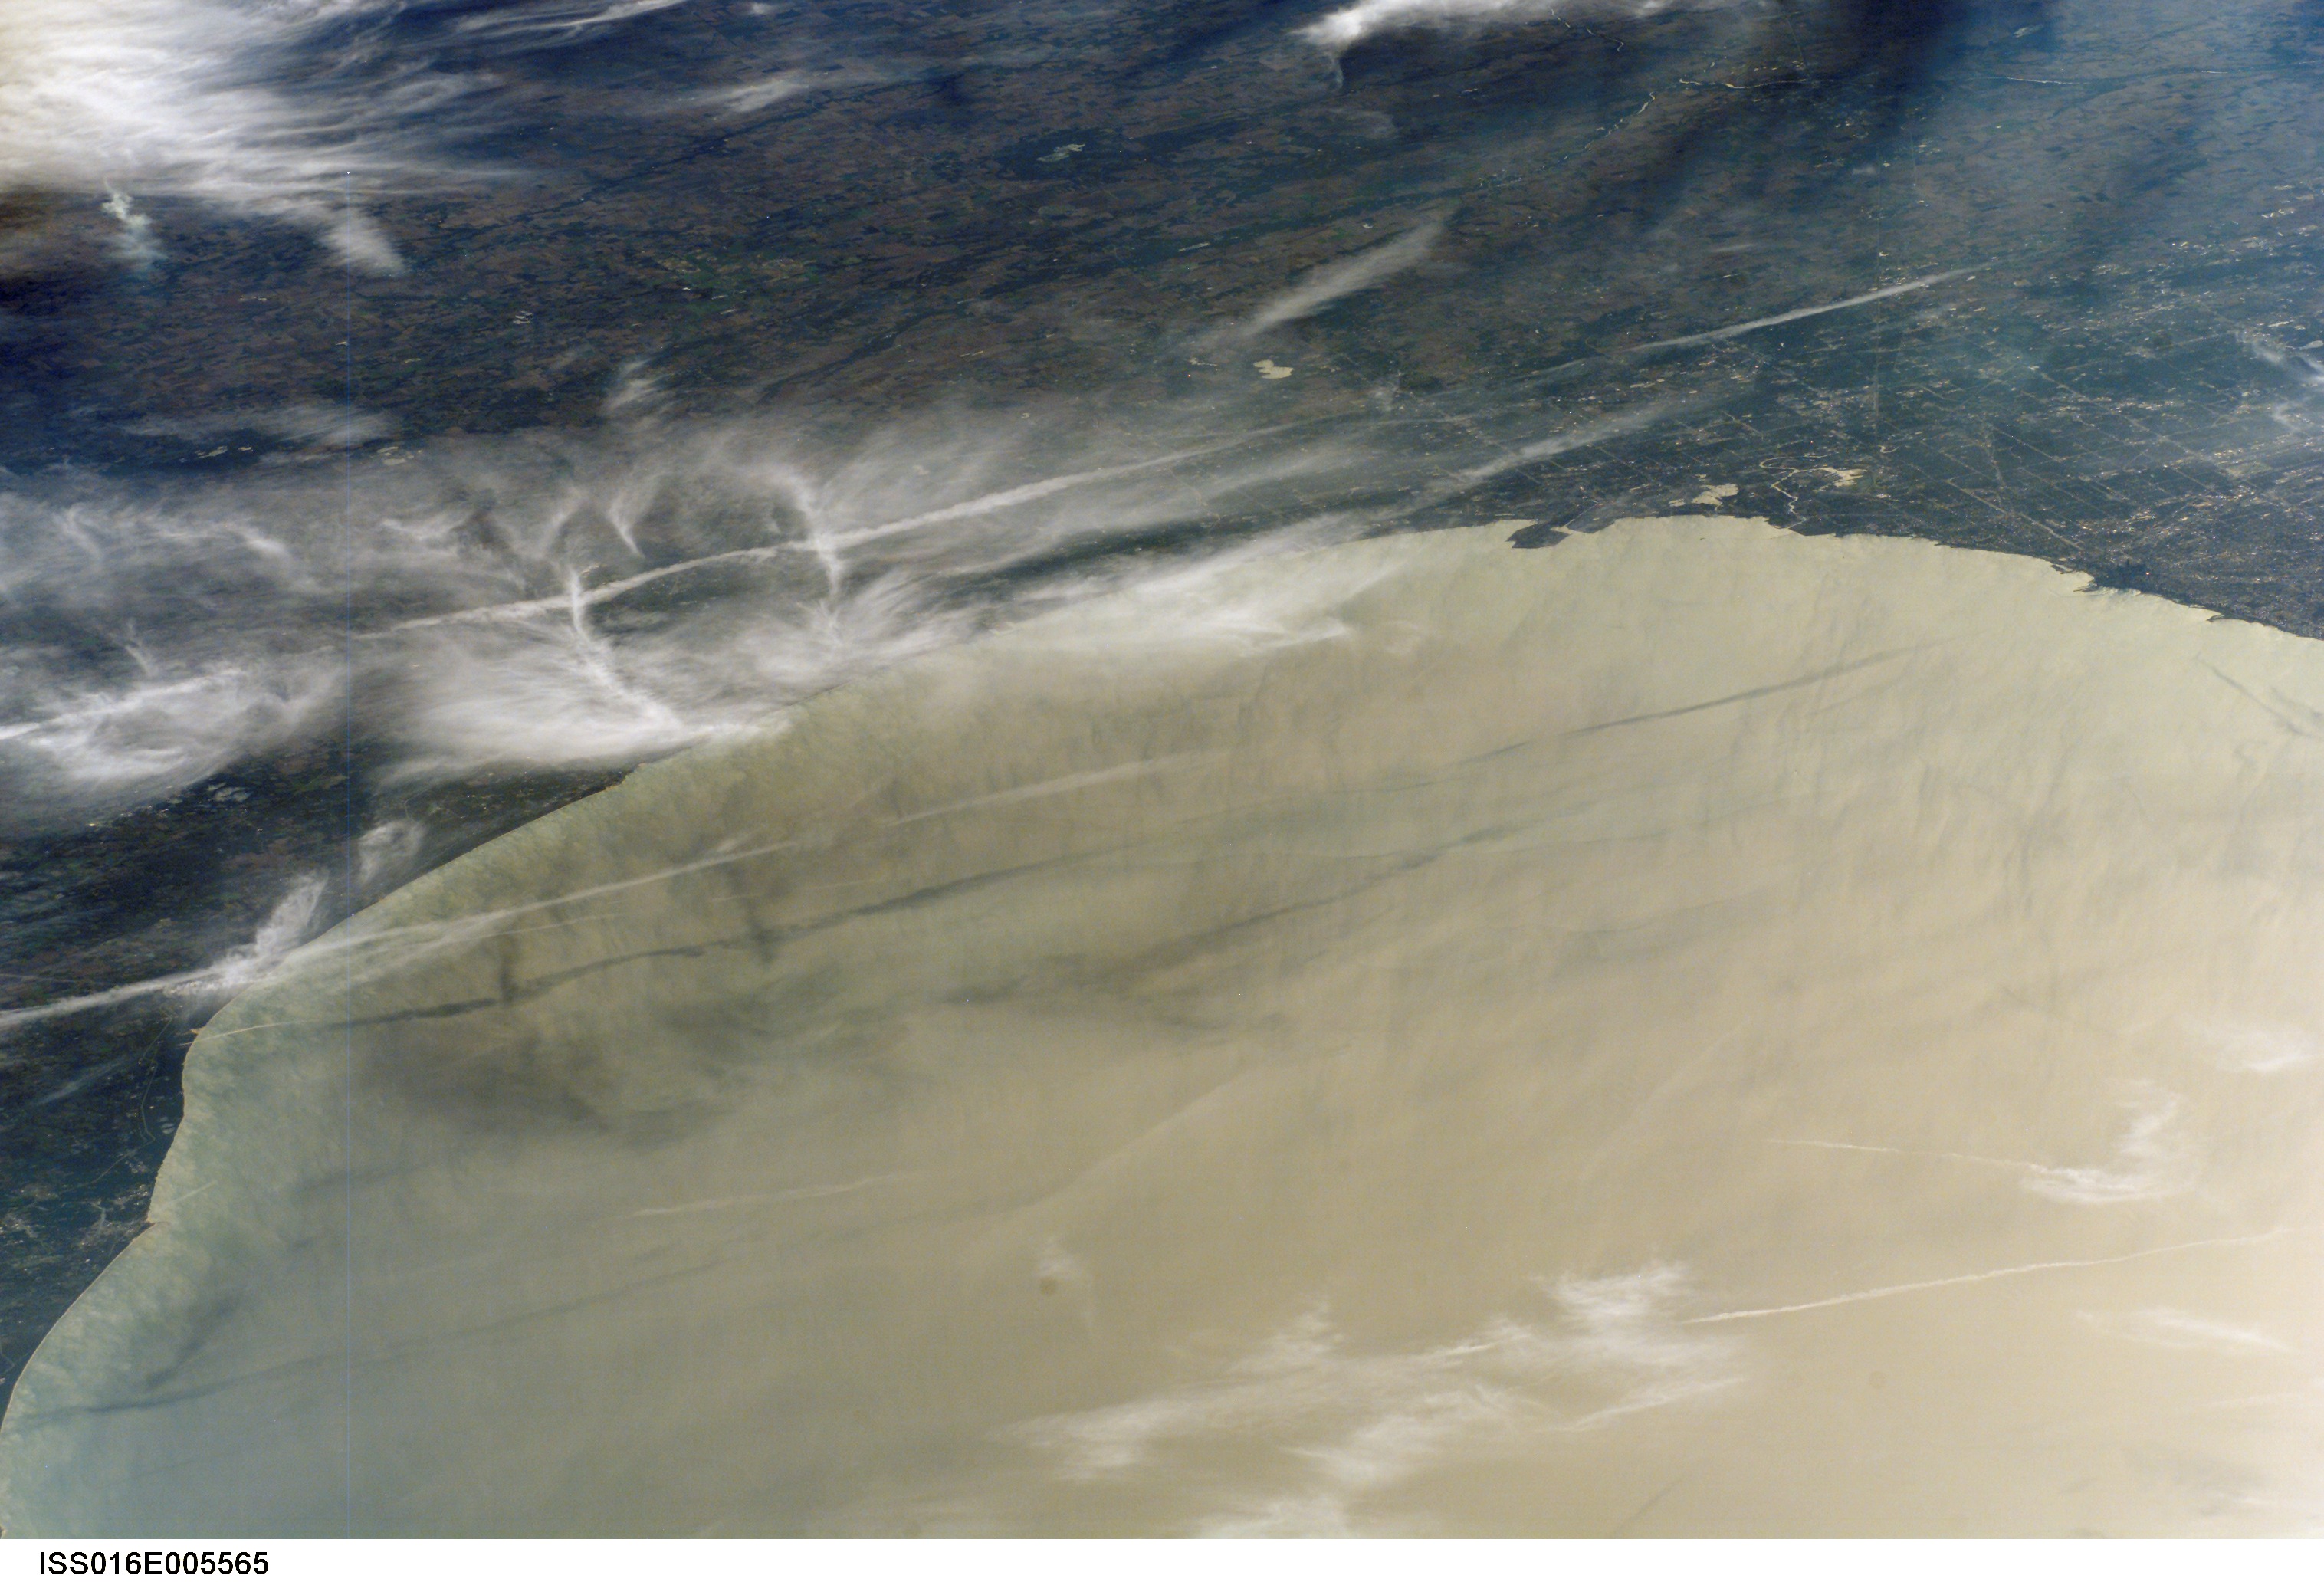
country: USA-ILLINOIS
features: L. MICHIGAN, GLINT, GARY AREA
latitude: 42.0
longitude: -87.5
